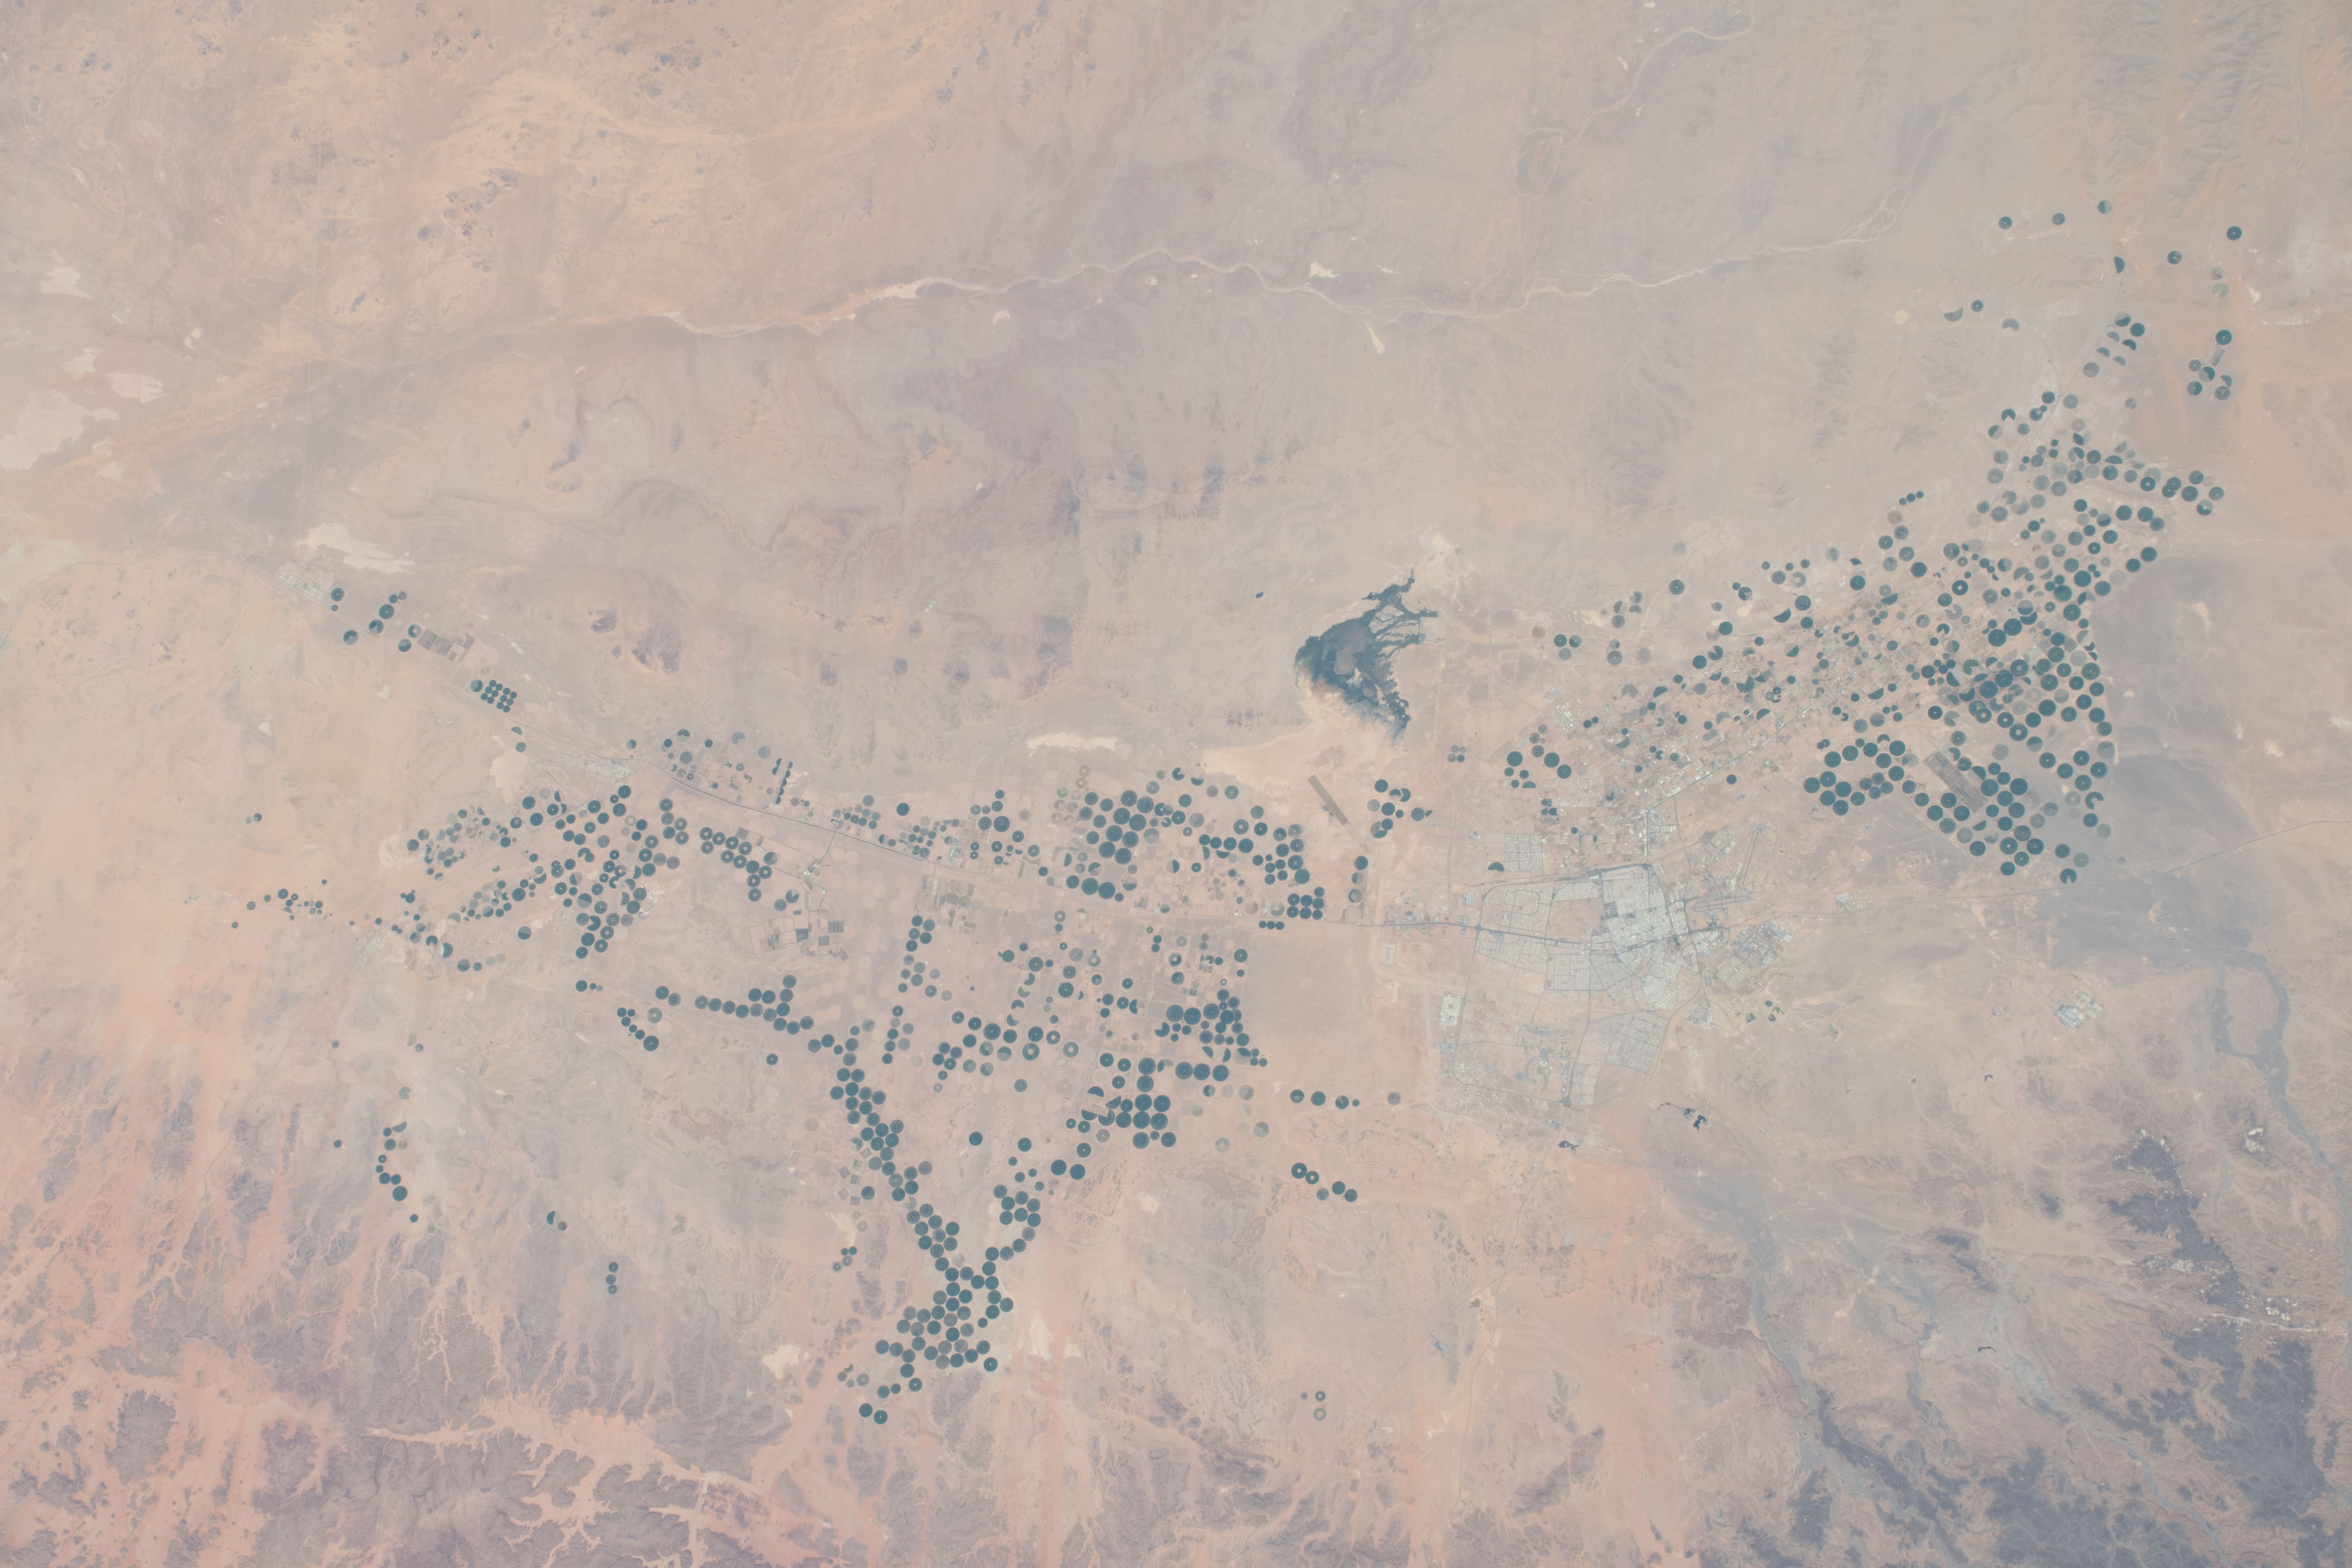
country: SAUDI ARABIA
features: TABUK, BOTANICAL GARDEN
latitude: 28.7
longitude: 36.5
